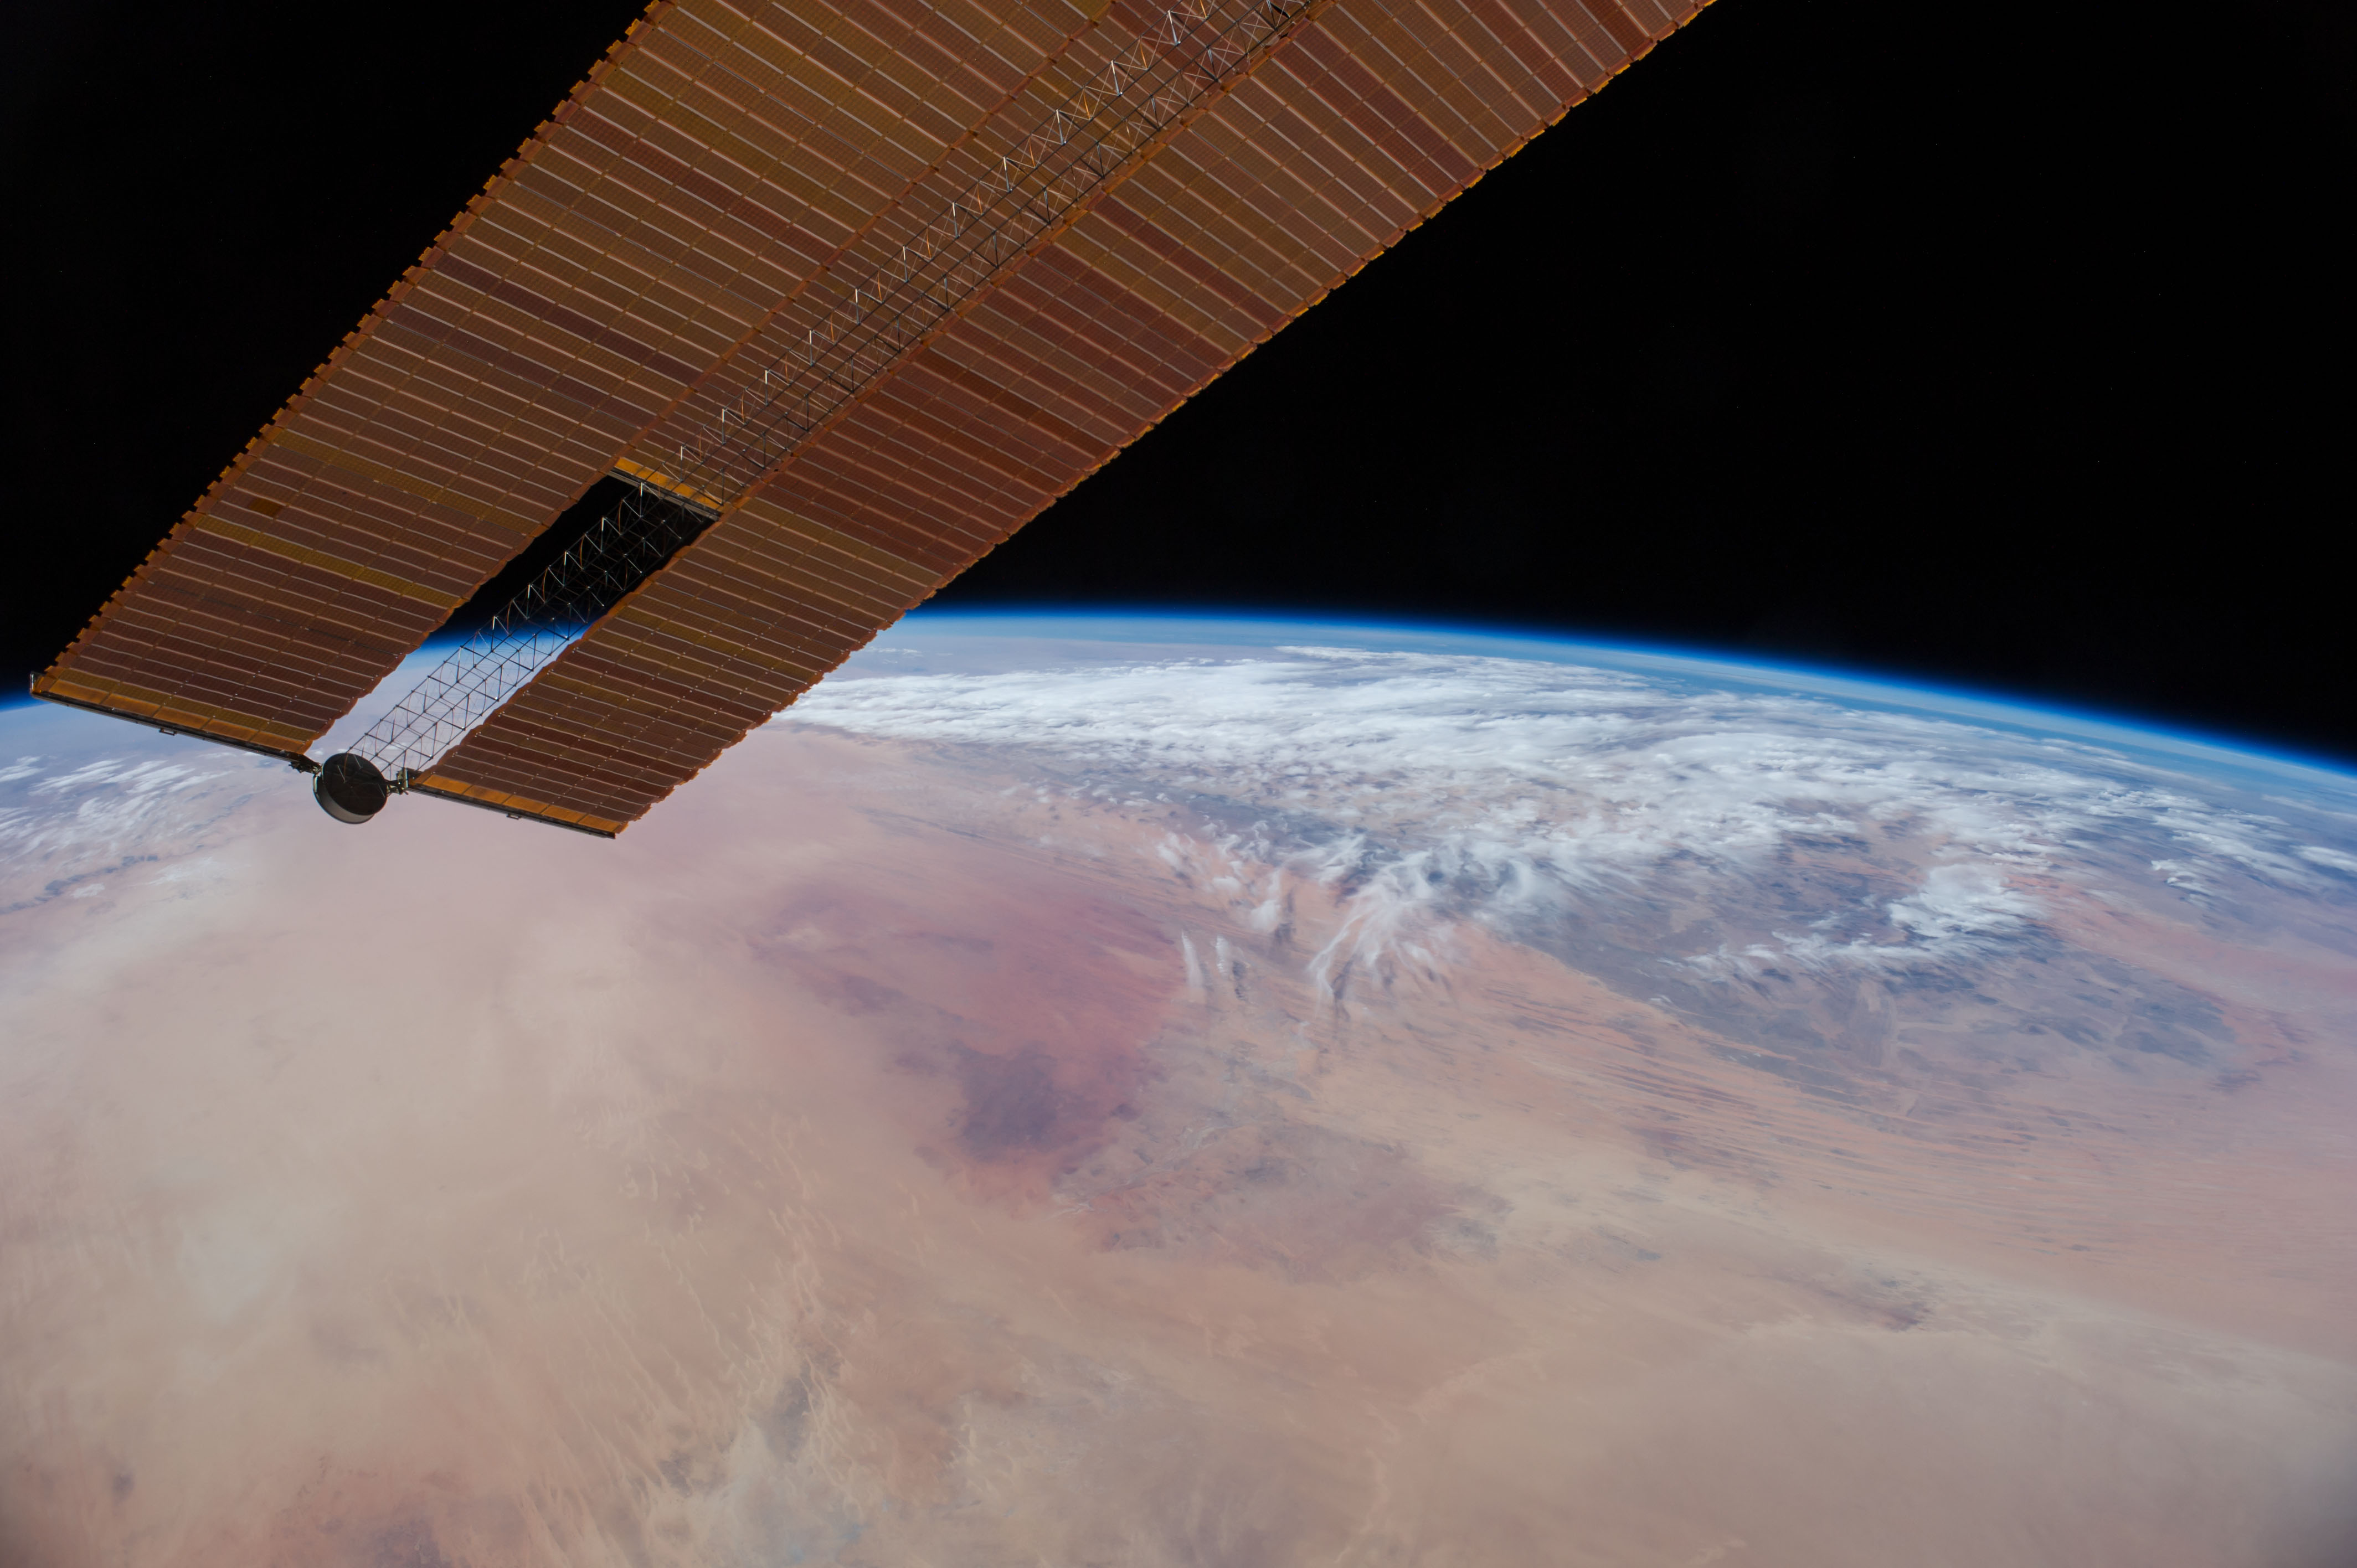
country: MALI
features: EL DJOUF DES., ERG CHECH DES., SAHARA DES., ATMOSPHERIC LIMB
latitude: 22.5
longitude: -4.0
